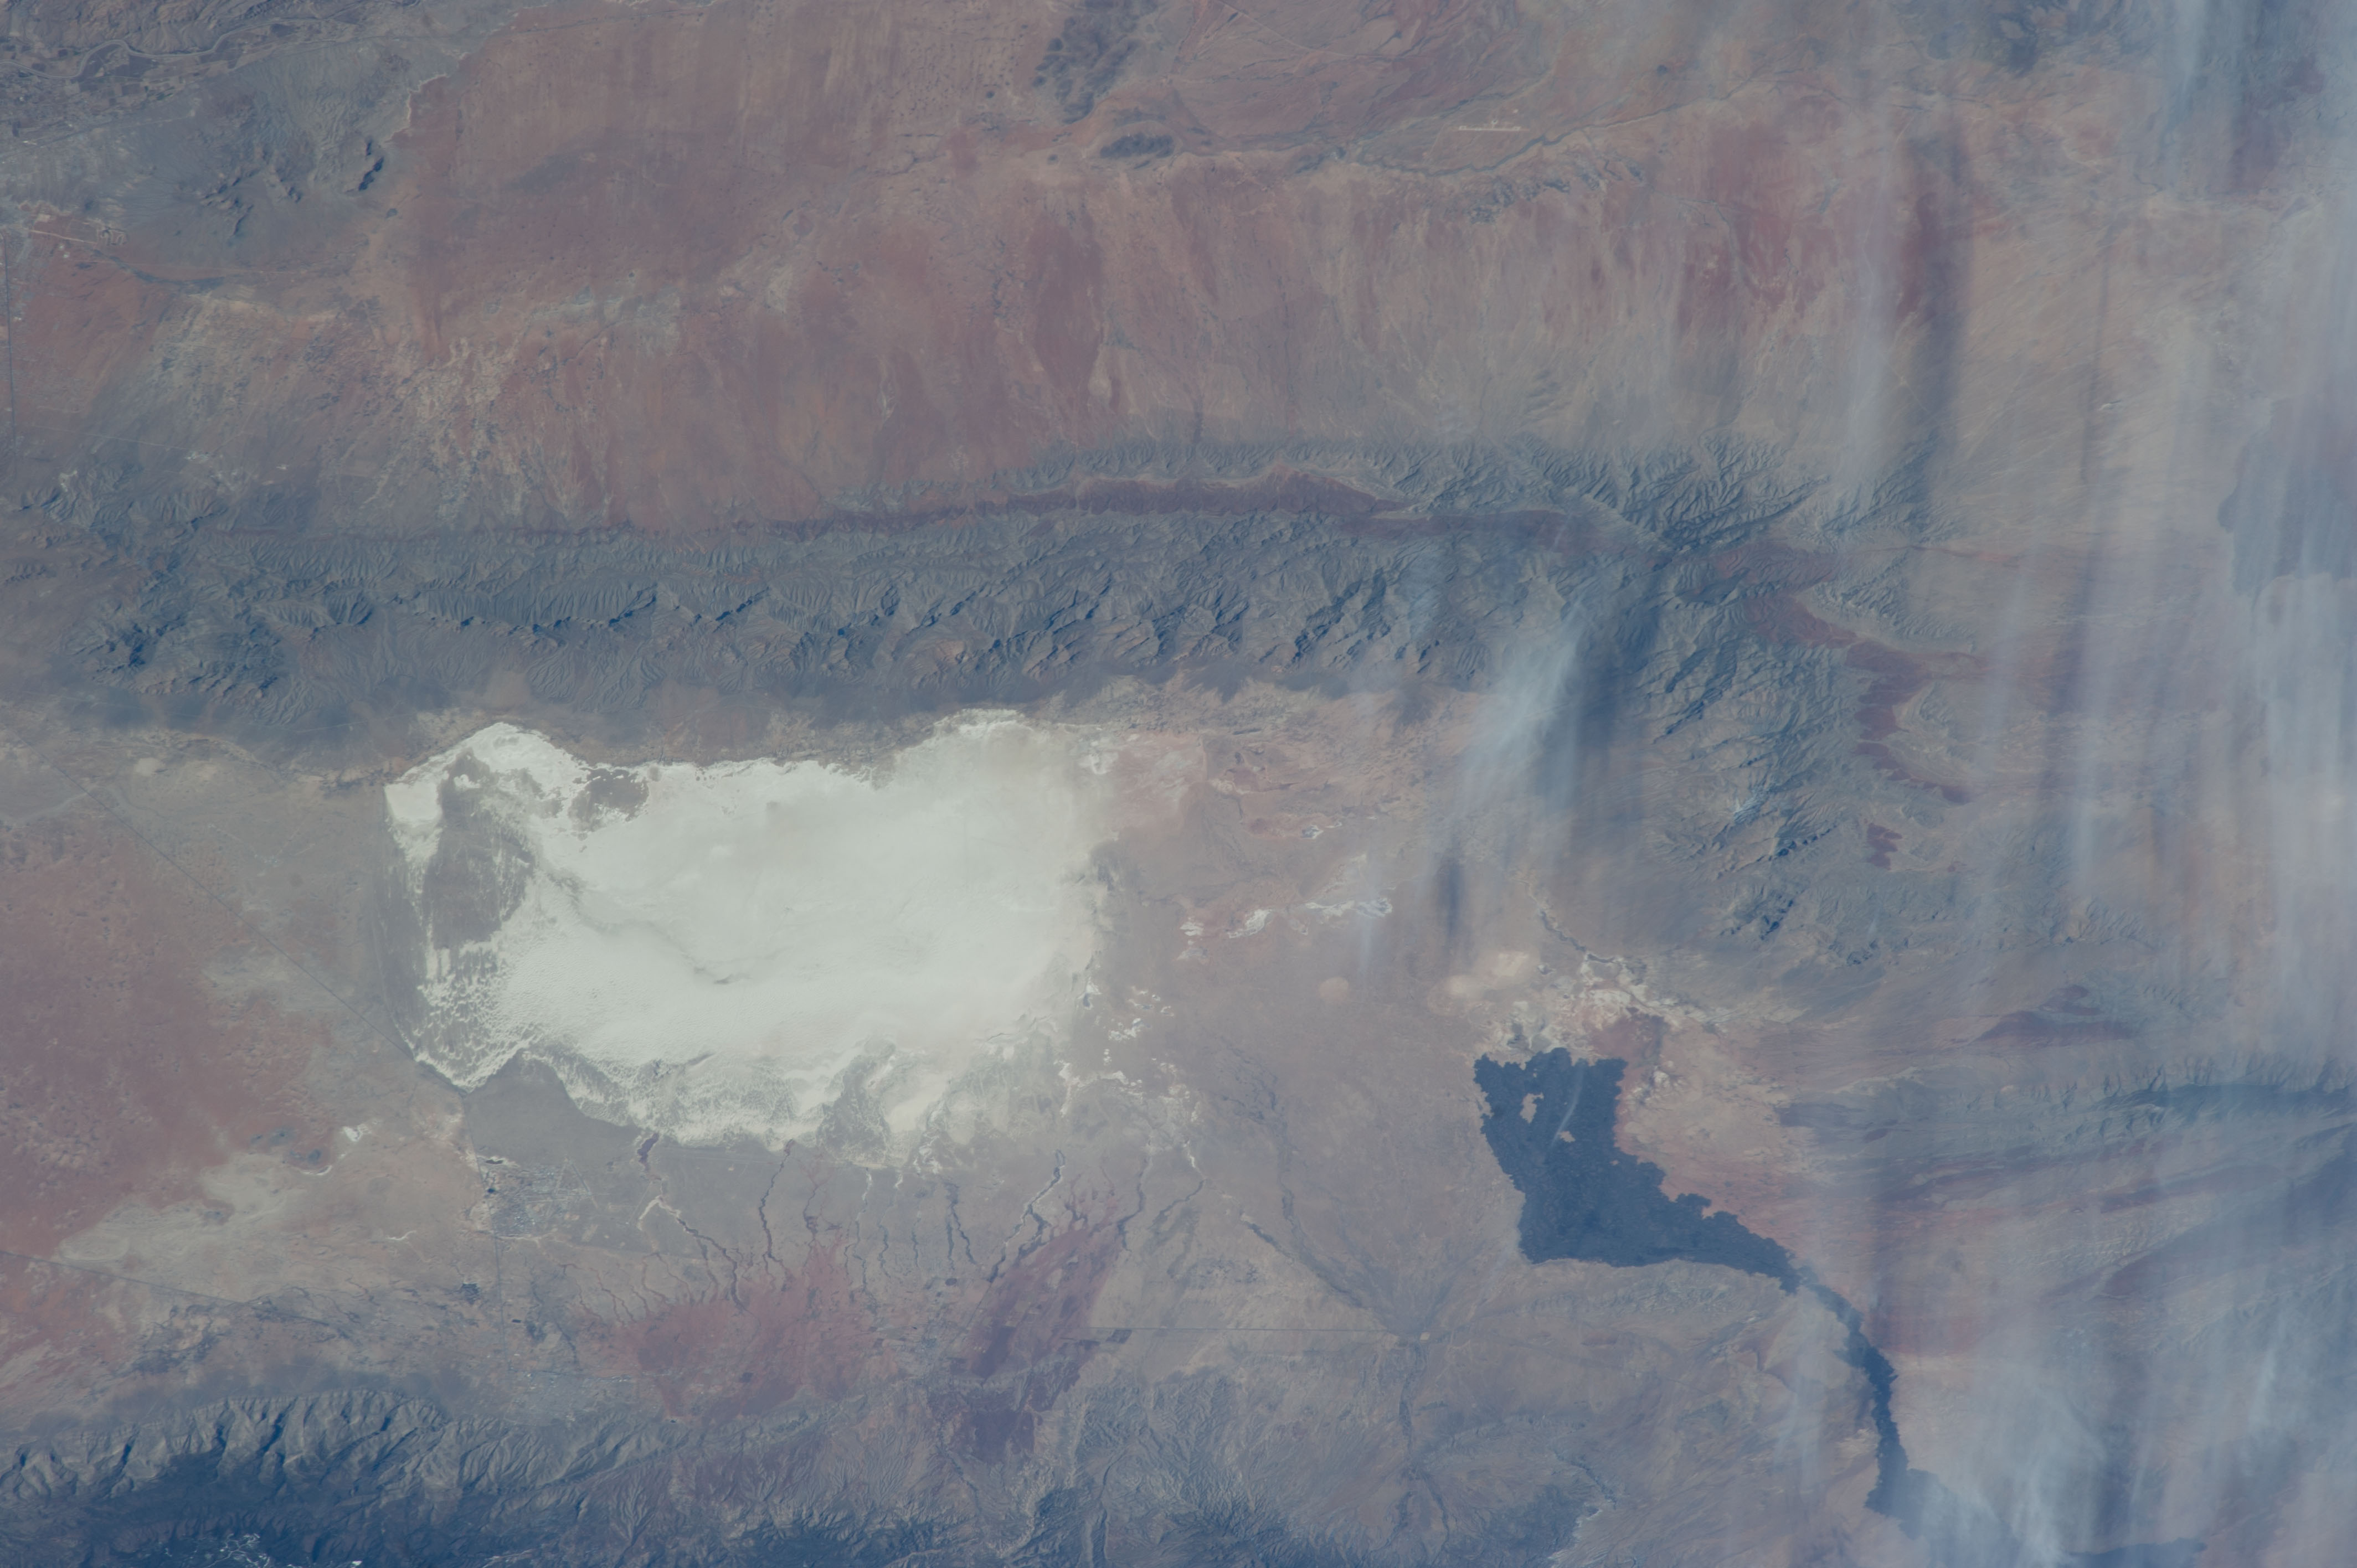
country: USA-NEW MEXICO
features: WHITE SANDS, SAN ANDRES MTS., TULAROSA V., MALPAIS LAVA FIELD, OSCURA MTS.
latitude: 33.1
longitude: -106.5
